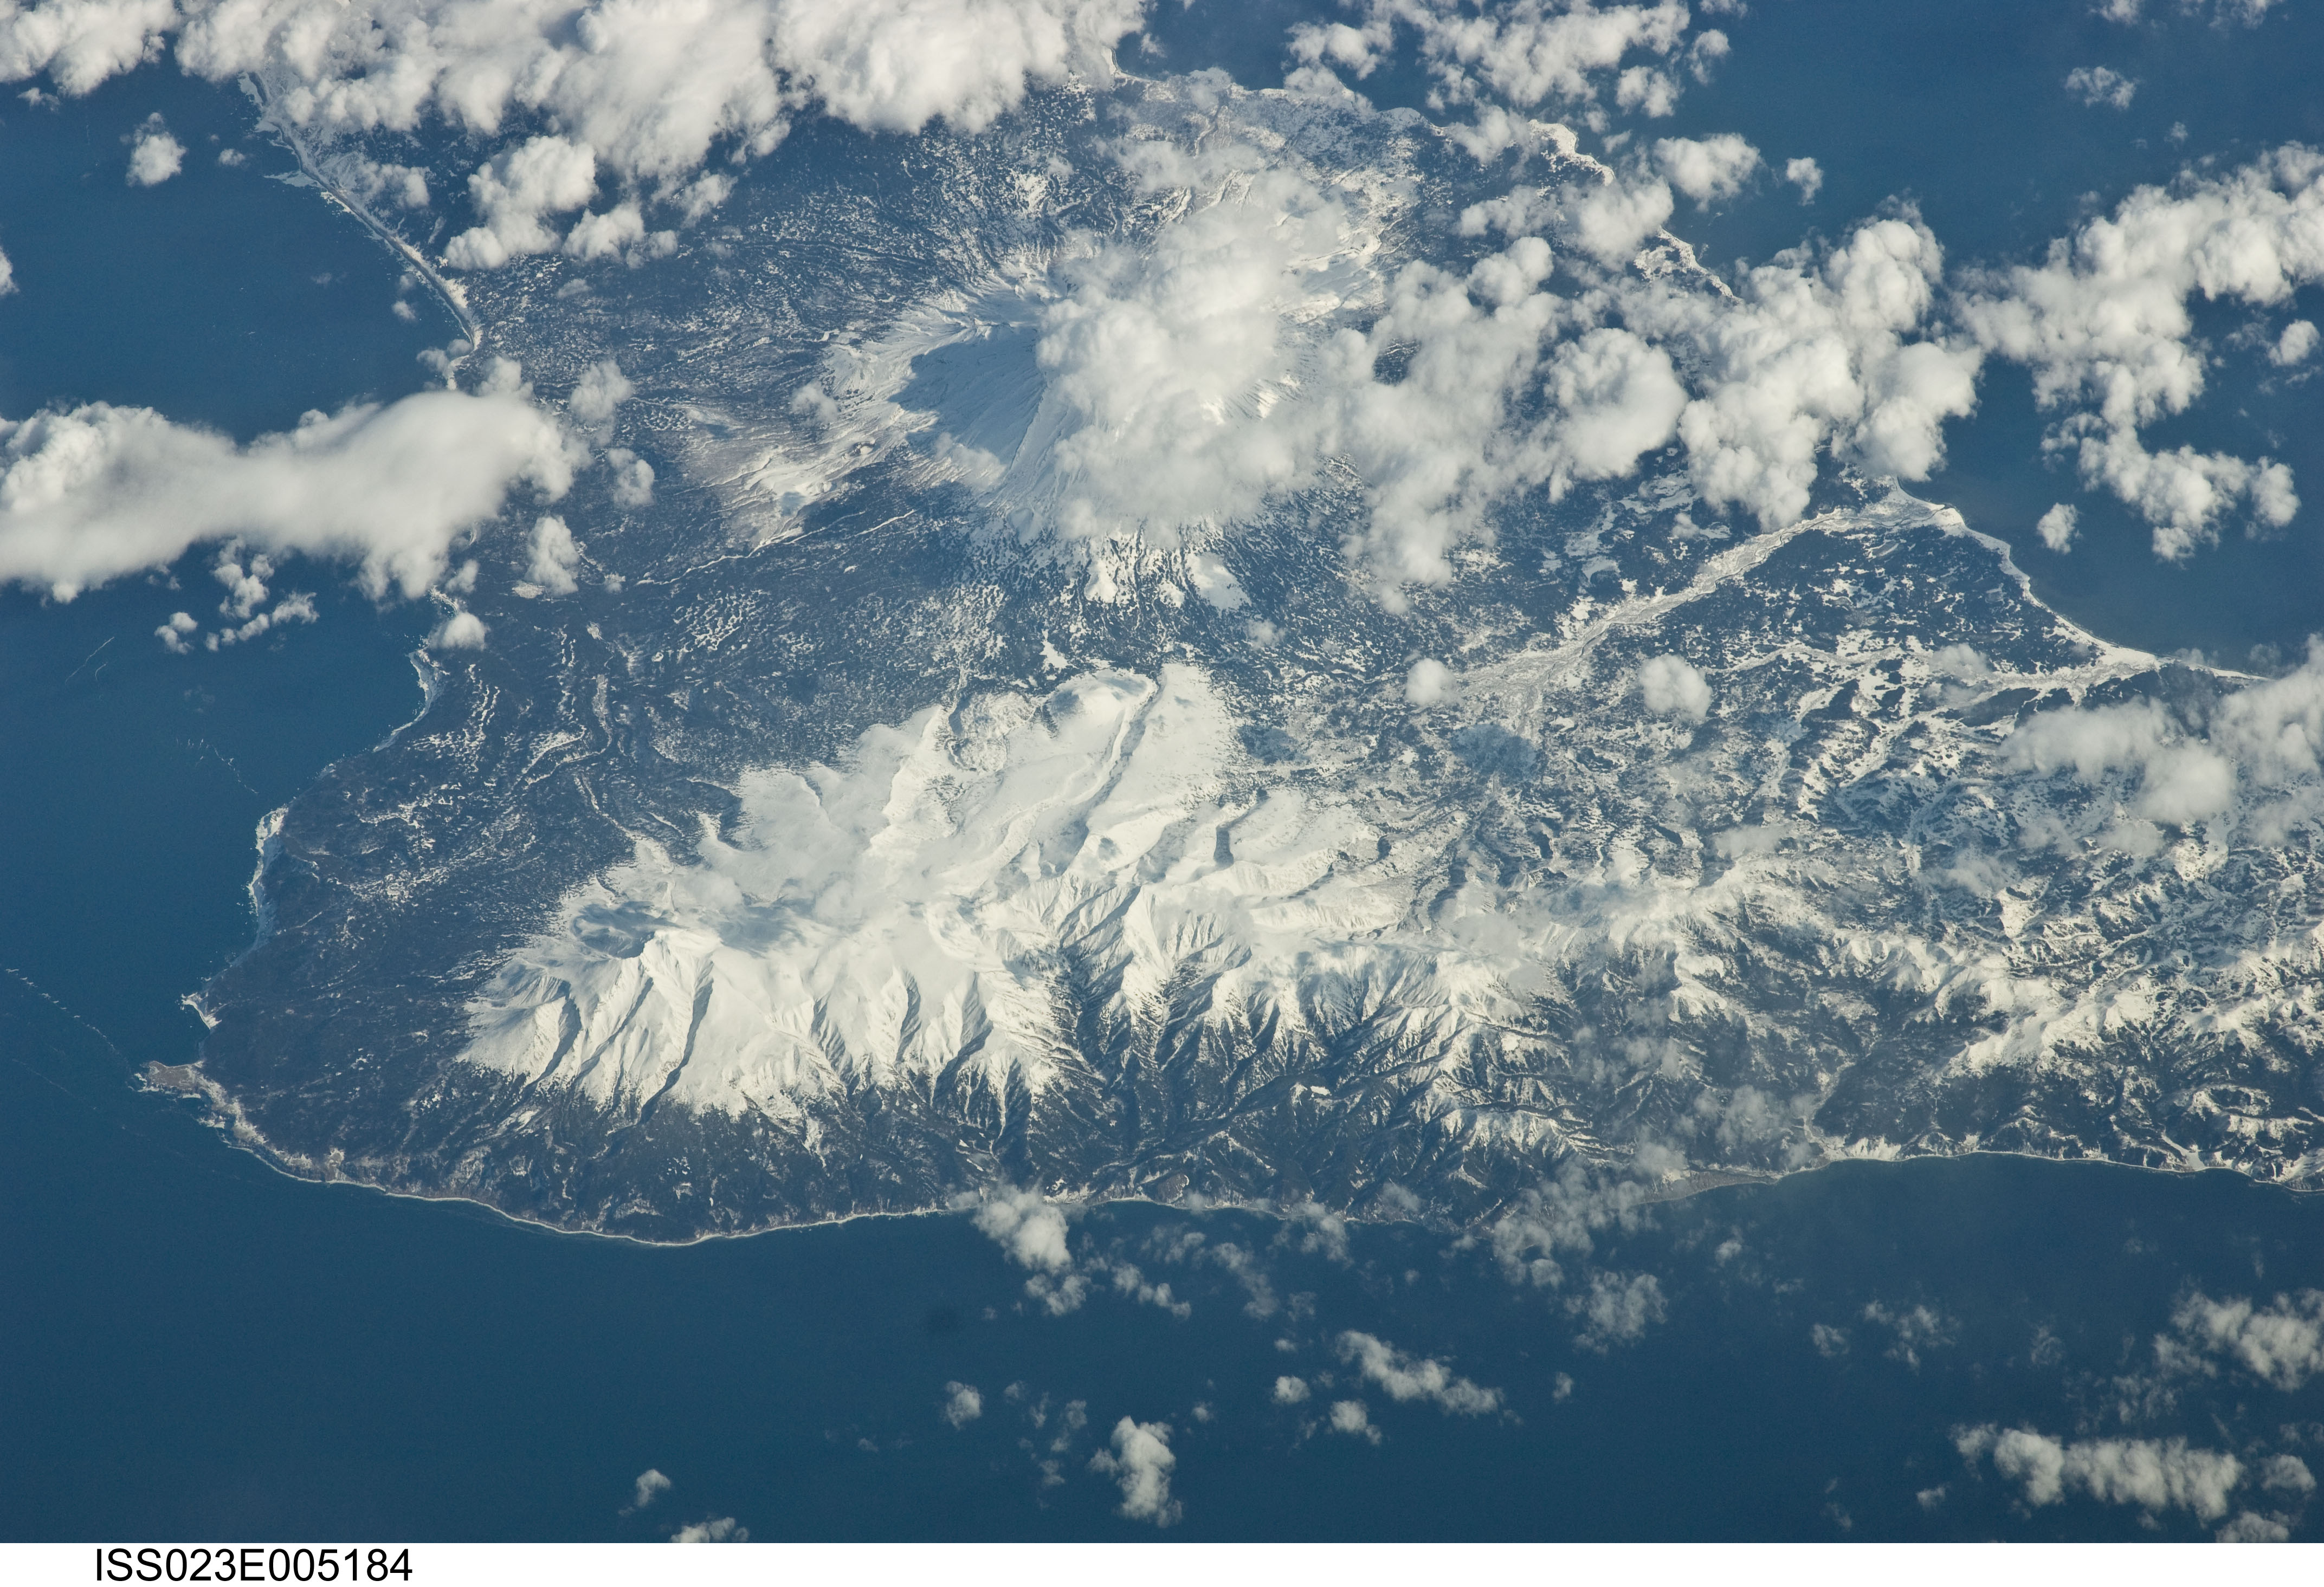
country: RUSSIAN FEDERATION
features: NORTHEAST KUNASHIRI ISLAND, SNOW, TYATYA VOLCANO, MTS., FOR., C. DOKUCHAYEVA
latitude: 44.4
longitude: 146.2
